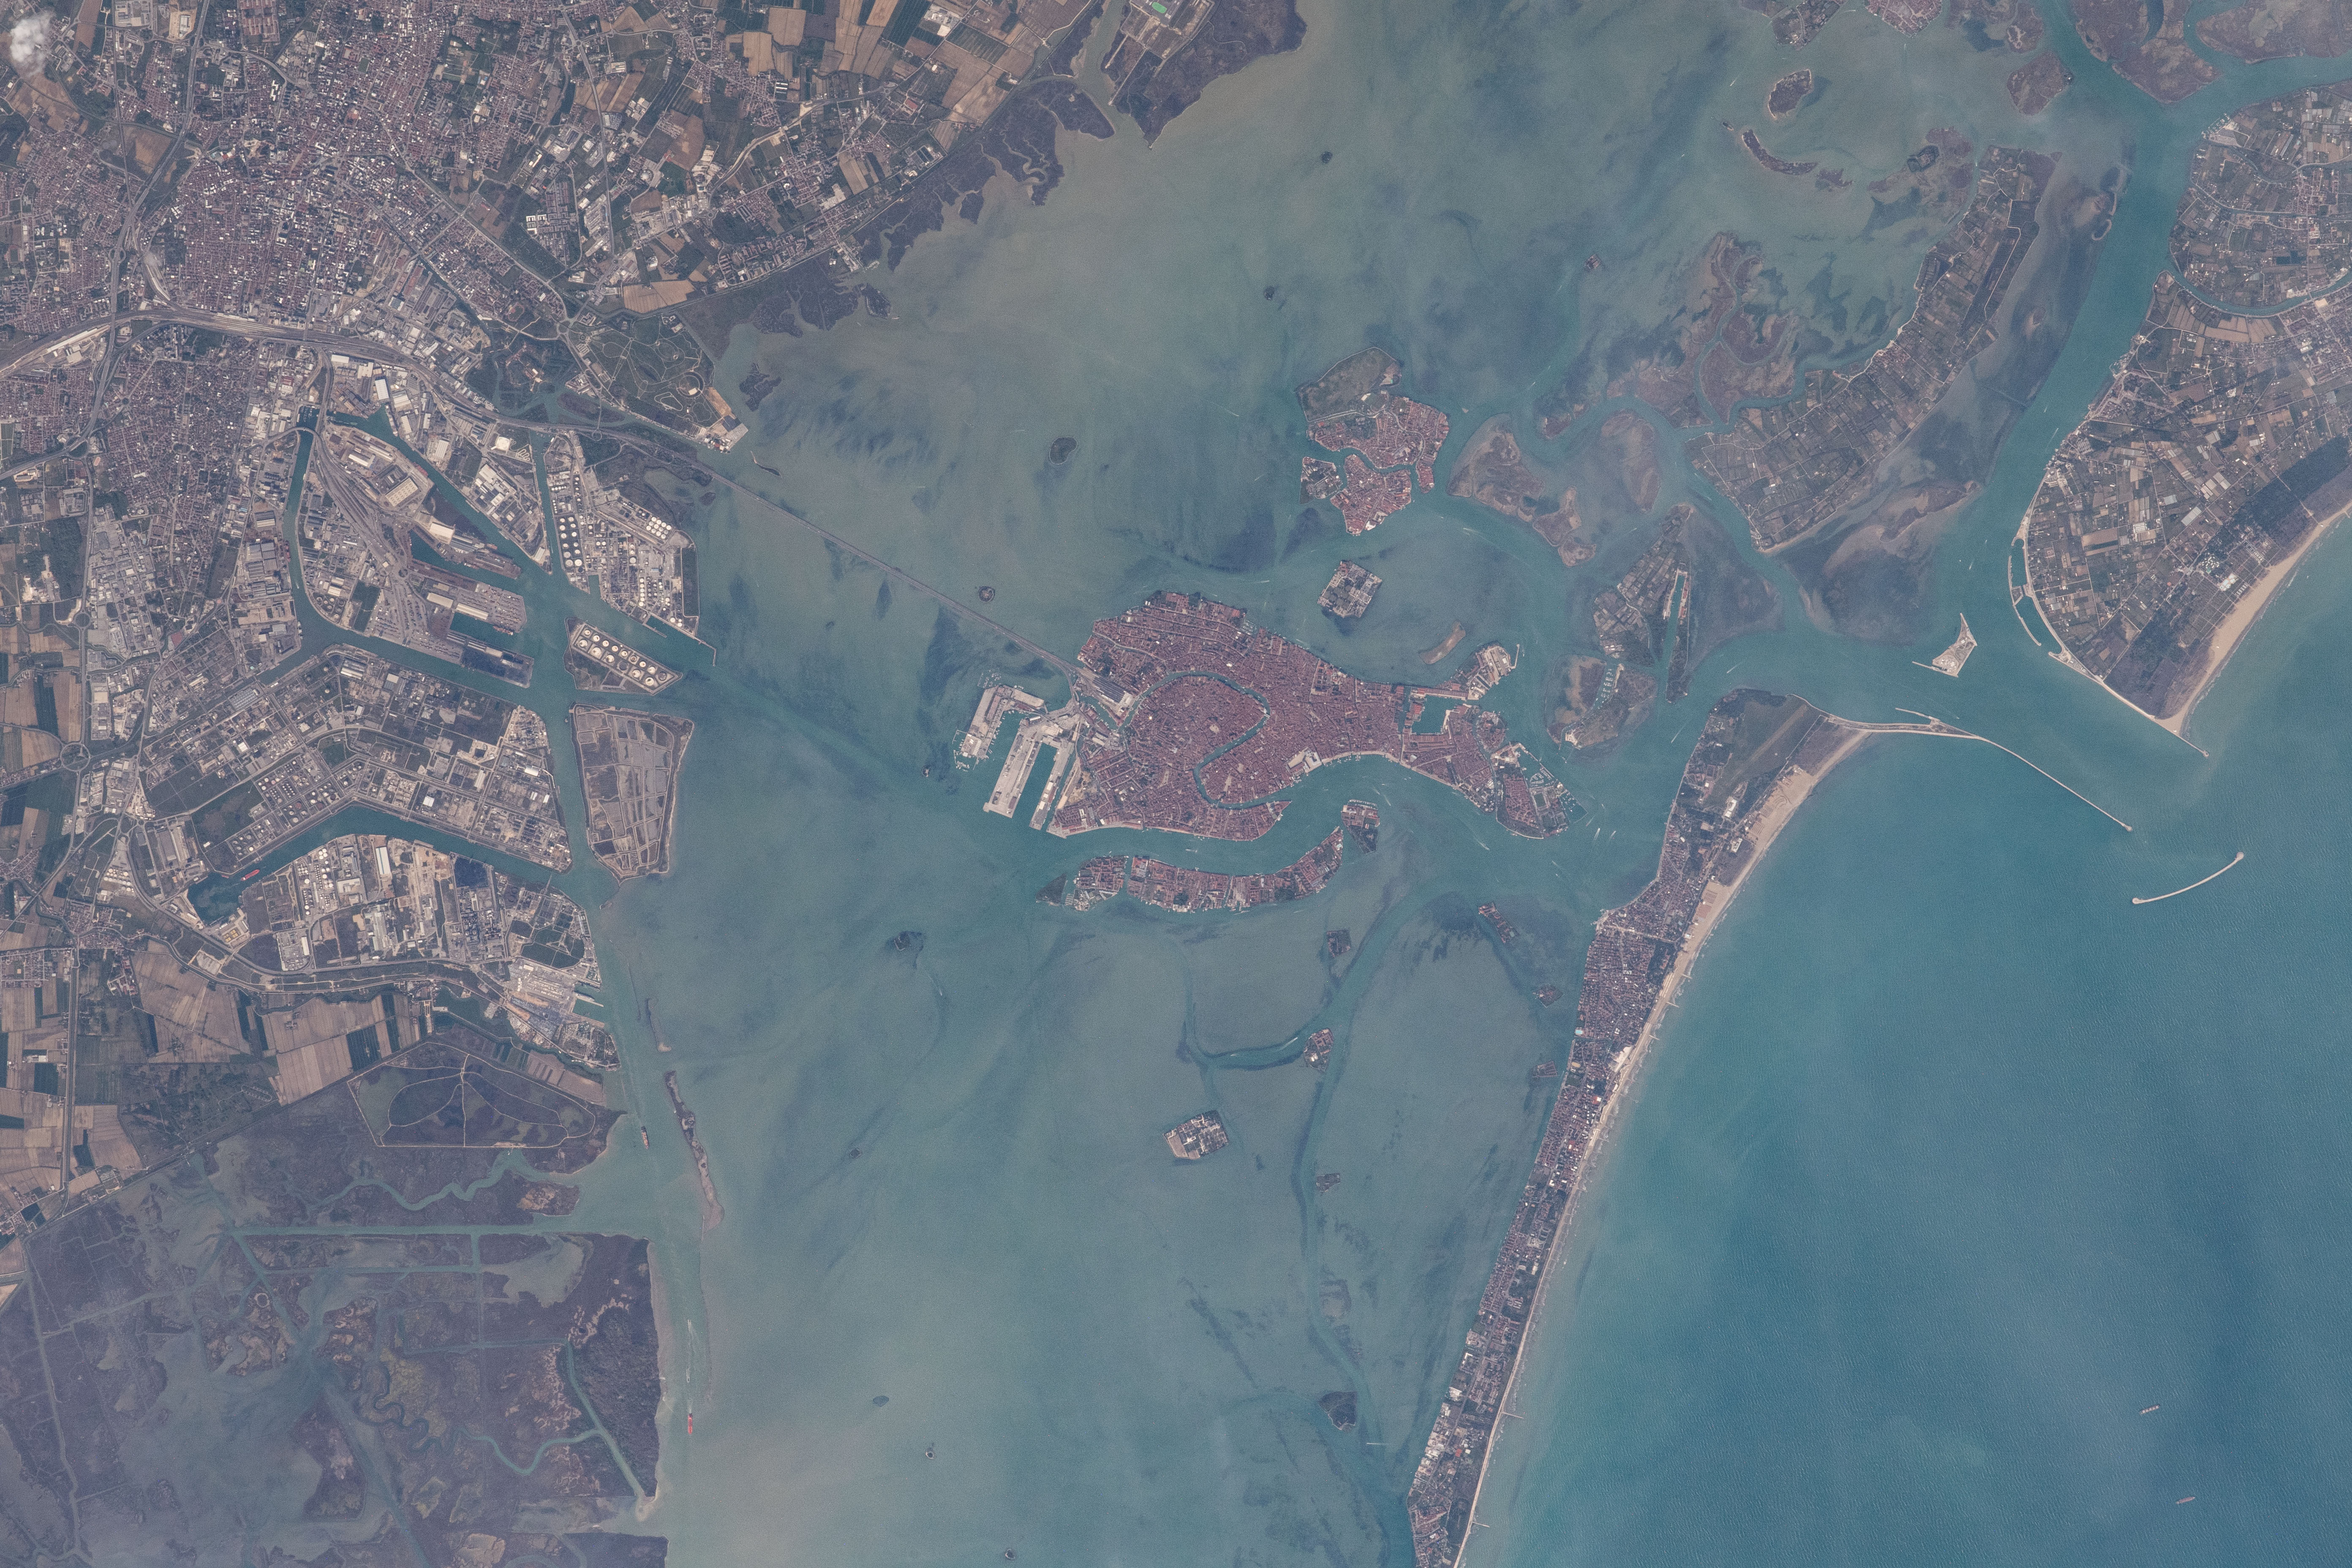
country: ITALY
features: CANAL, AGRICULTURE, VENICE, ISLAND, LAGOON, ADRIATIC SEA
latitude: 45.4
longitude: 12.3
